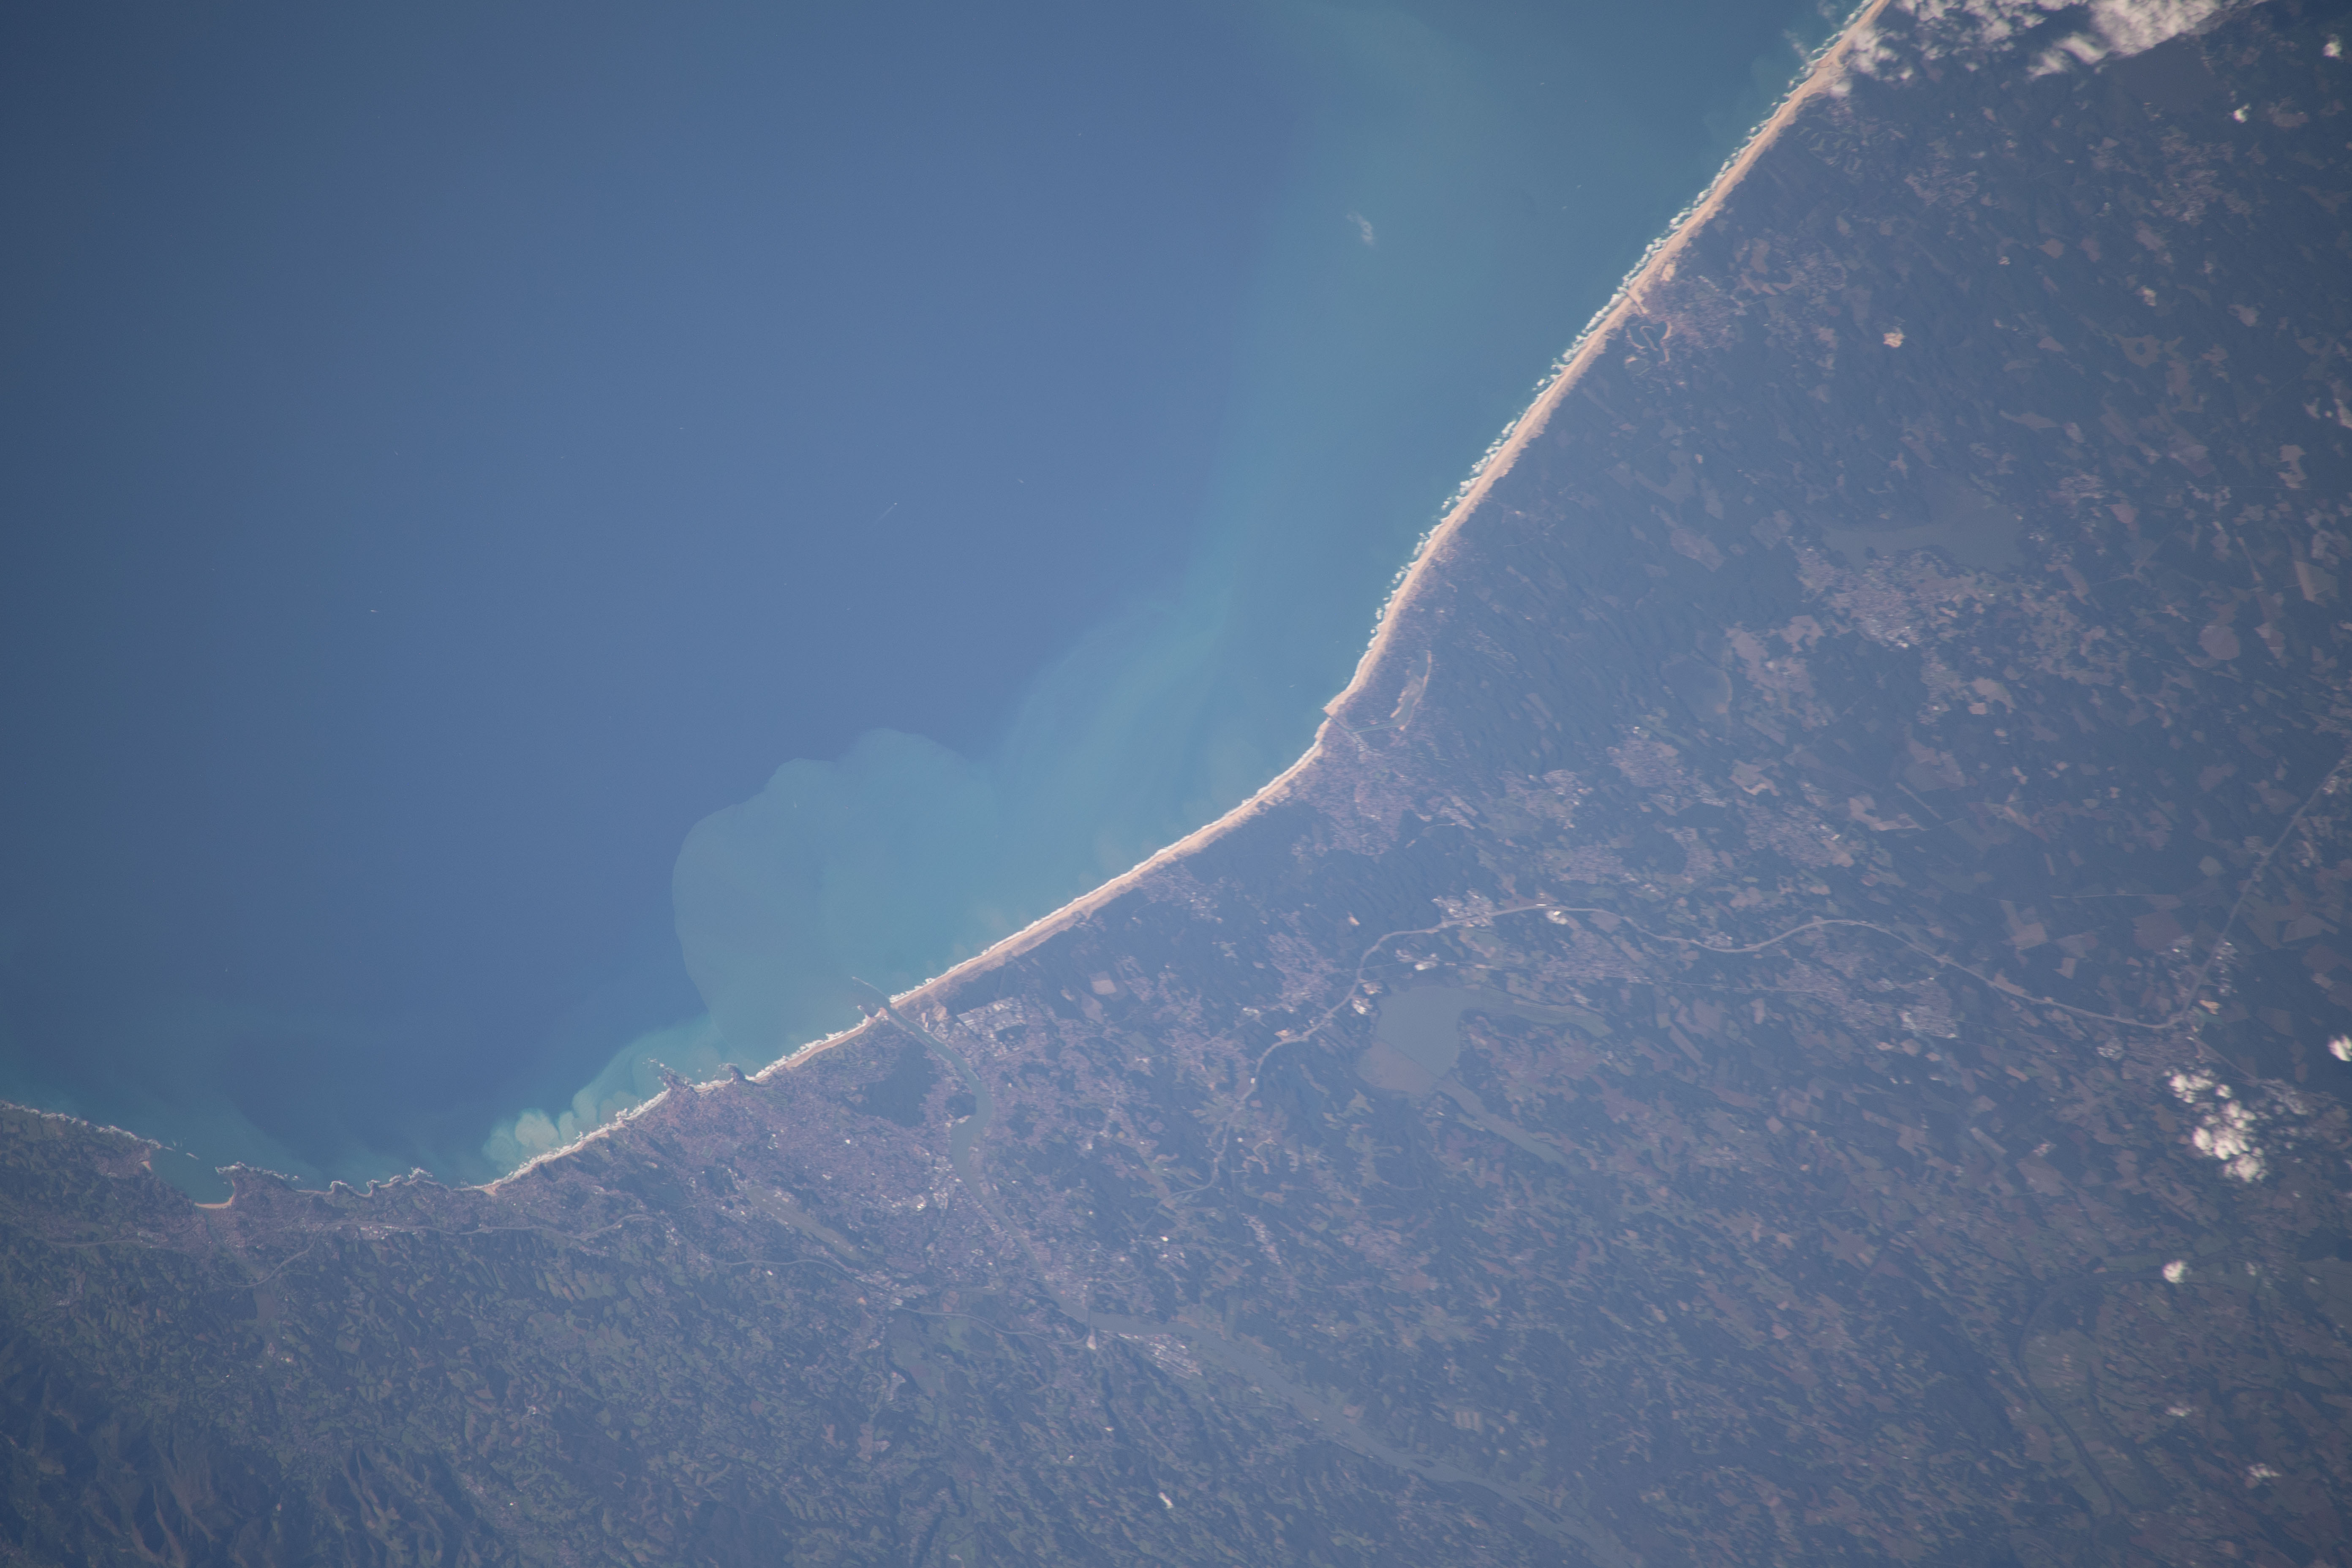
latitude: 43.6
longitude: -1.5
